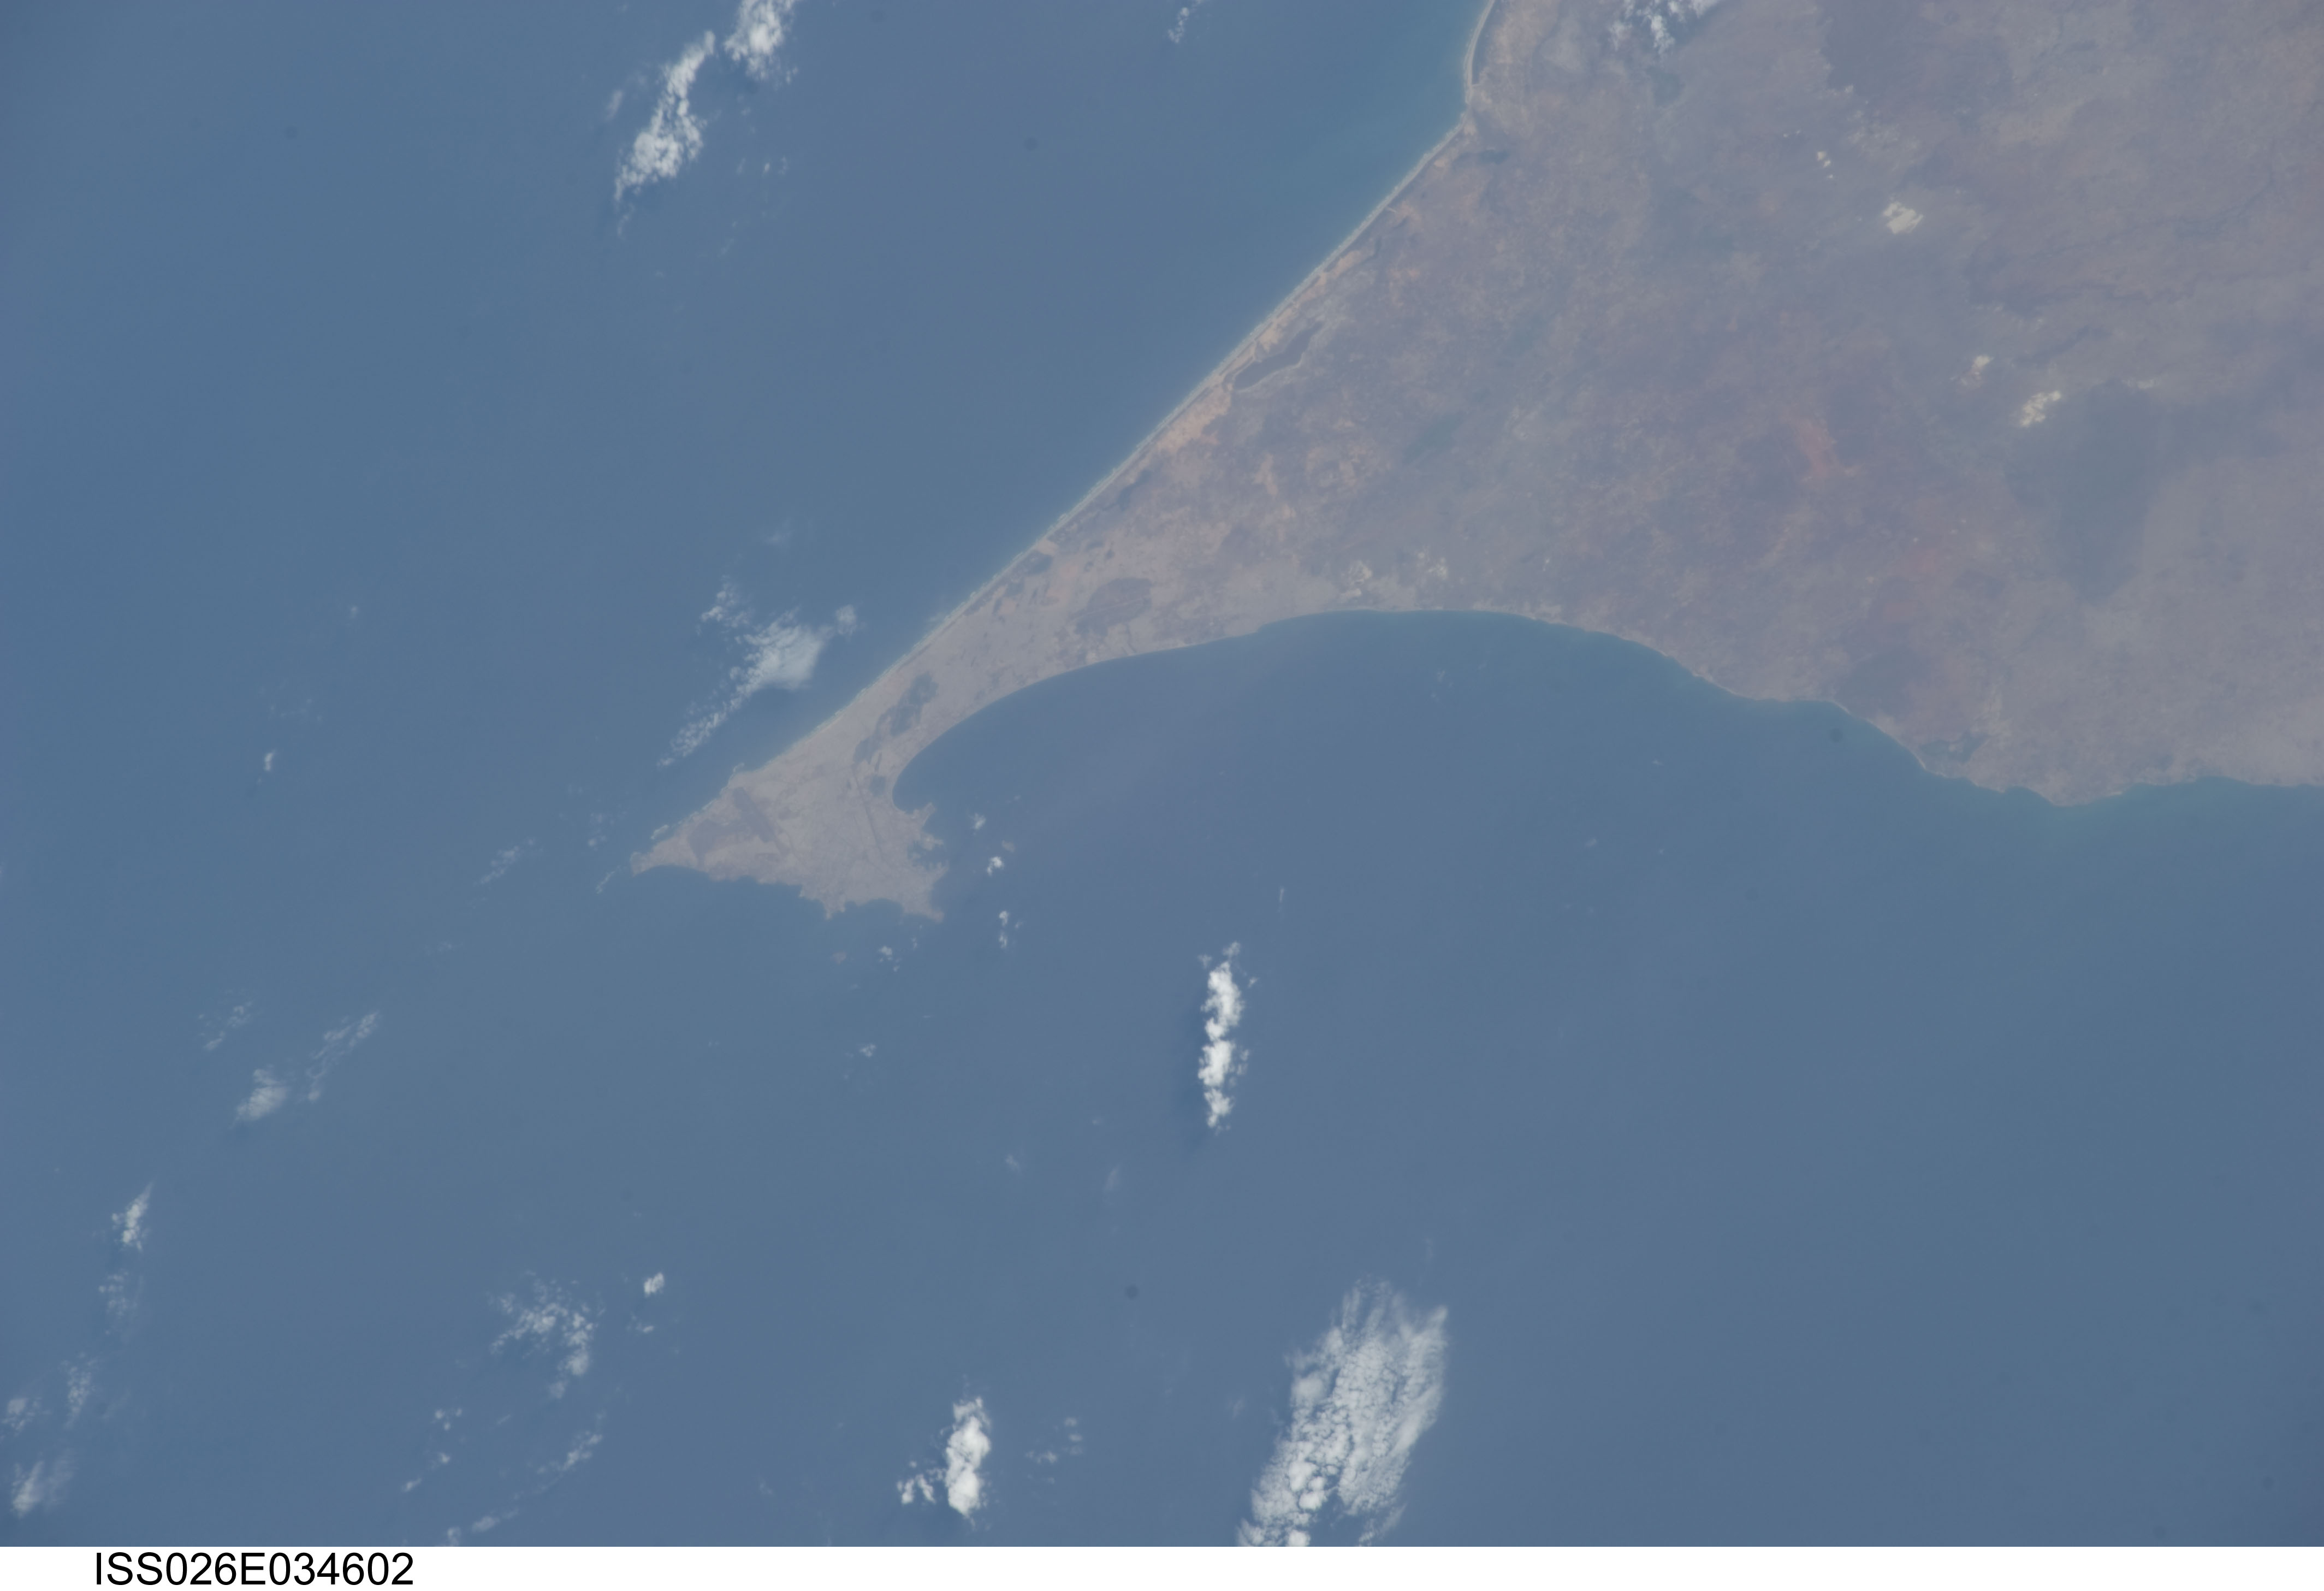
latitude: 14.7
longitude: -17.4
